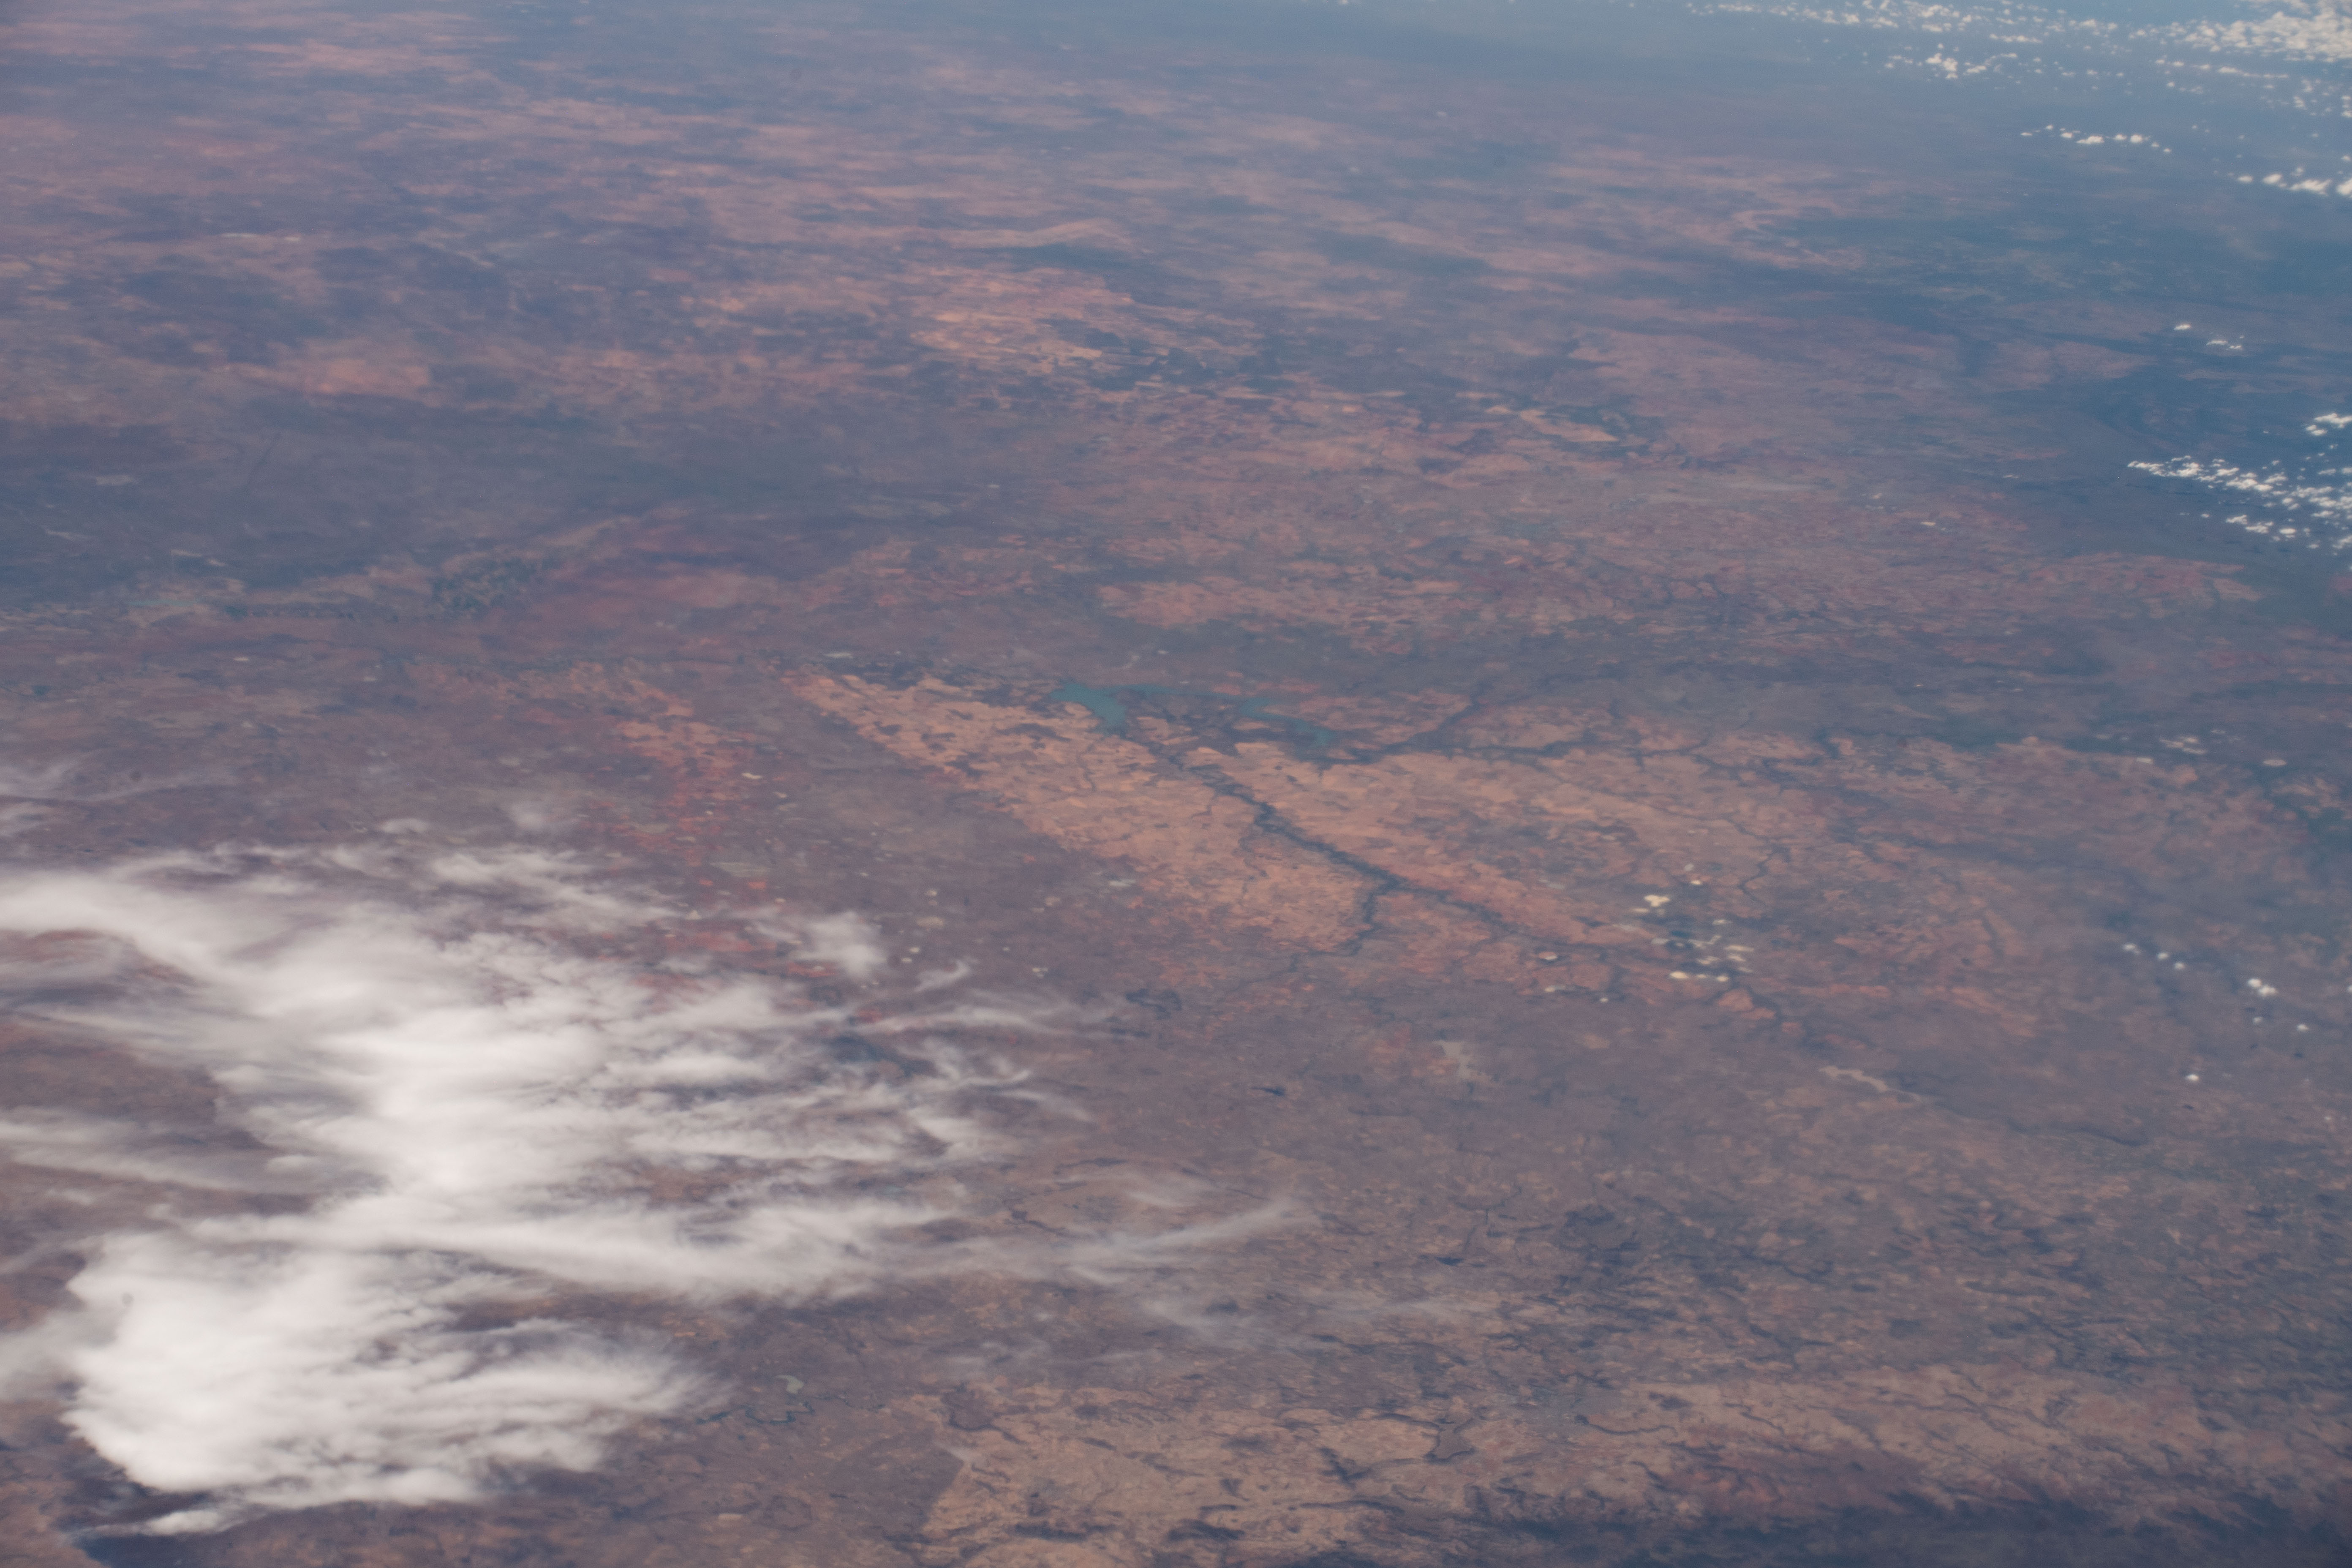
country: REPUBLIC SOUTH AFRICA
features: SOUTH AFRICA
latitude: -27.7
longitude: 25.8
